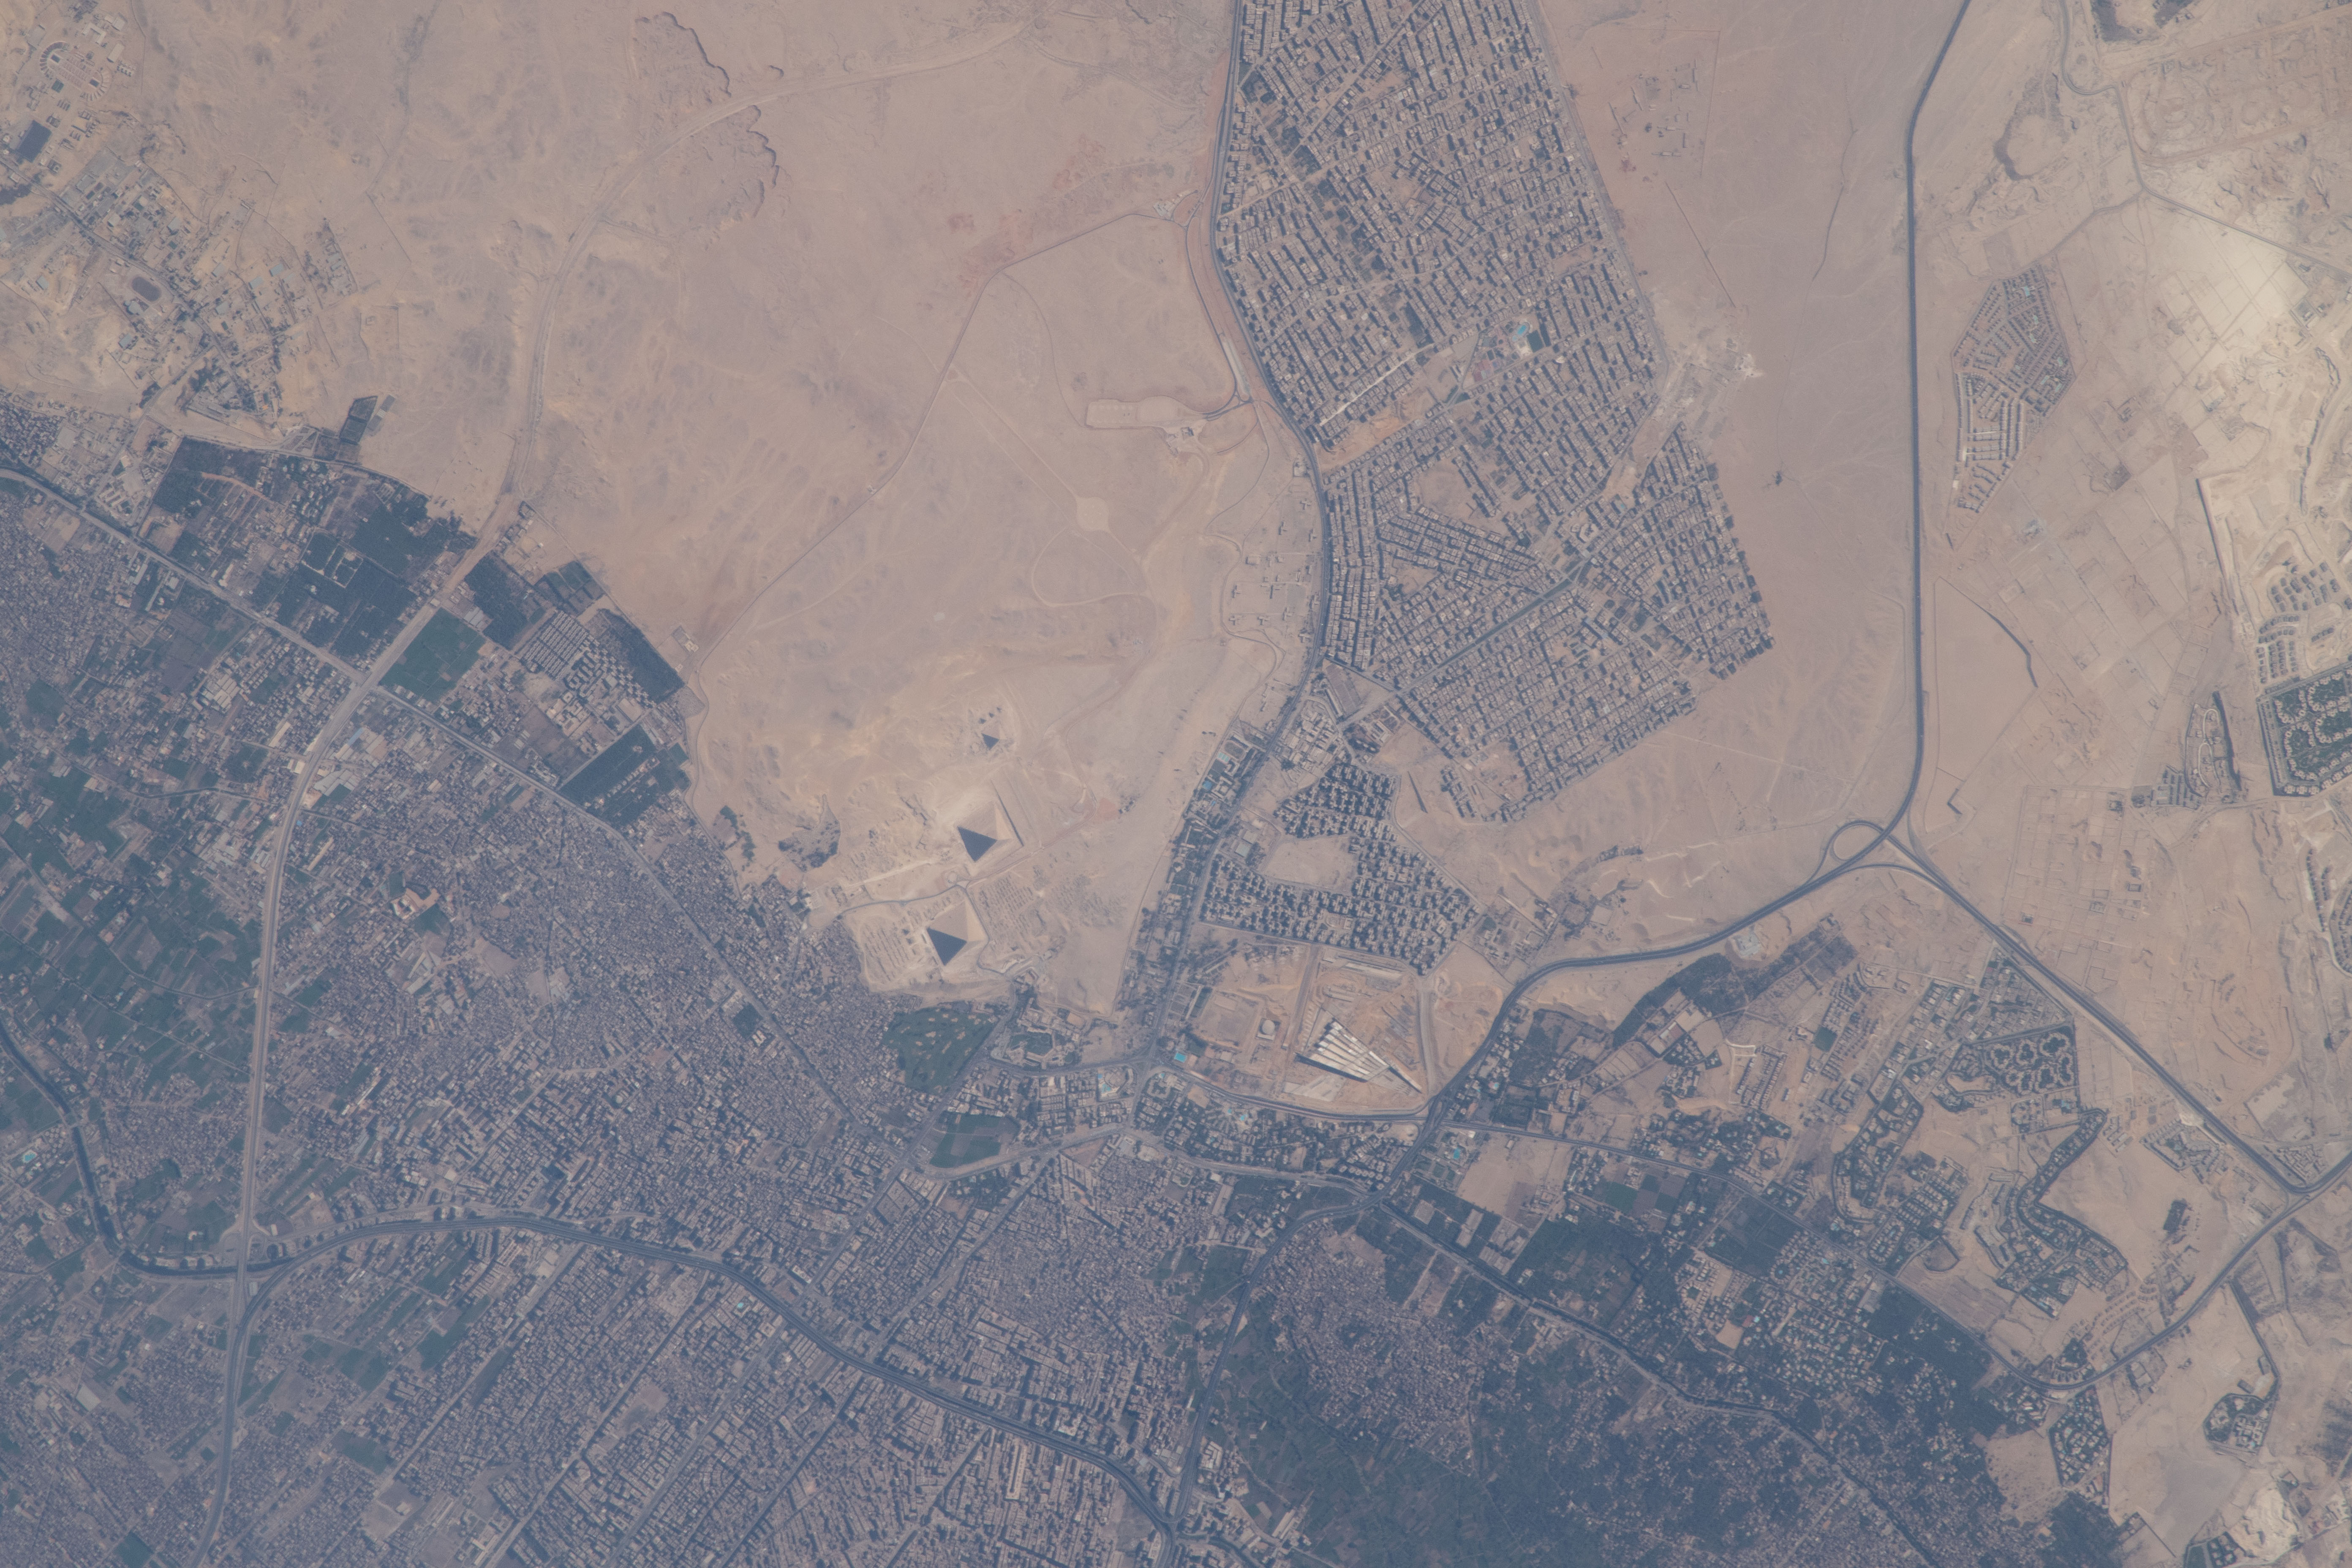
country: EGYPT
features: PYRAMID OF GIZA, PYRAMID OF MENKAURE, GREAT SPHINX OF GIZA, TOMB OF HEMON
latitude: 30.0
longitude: 31.1
